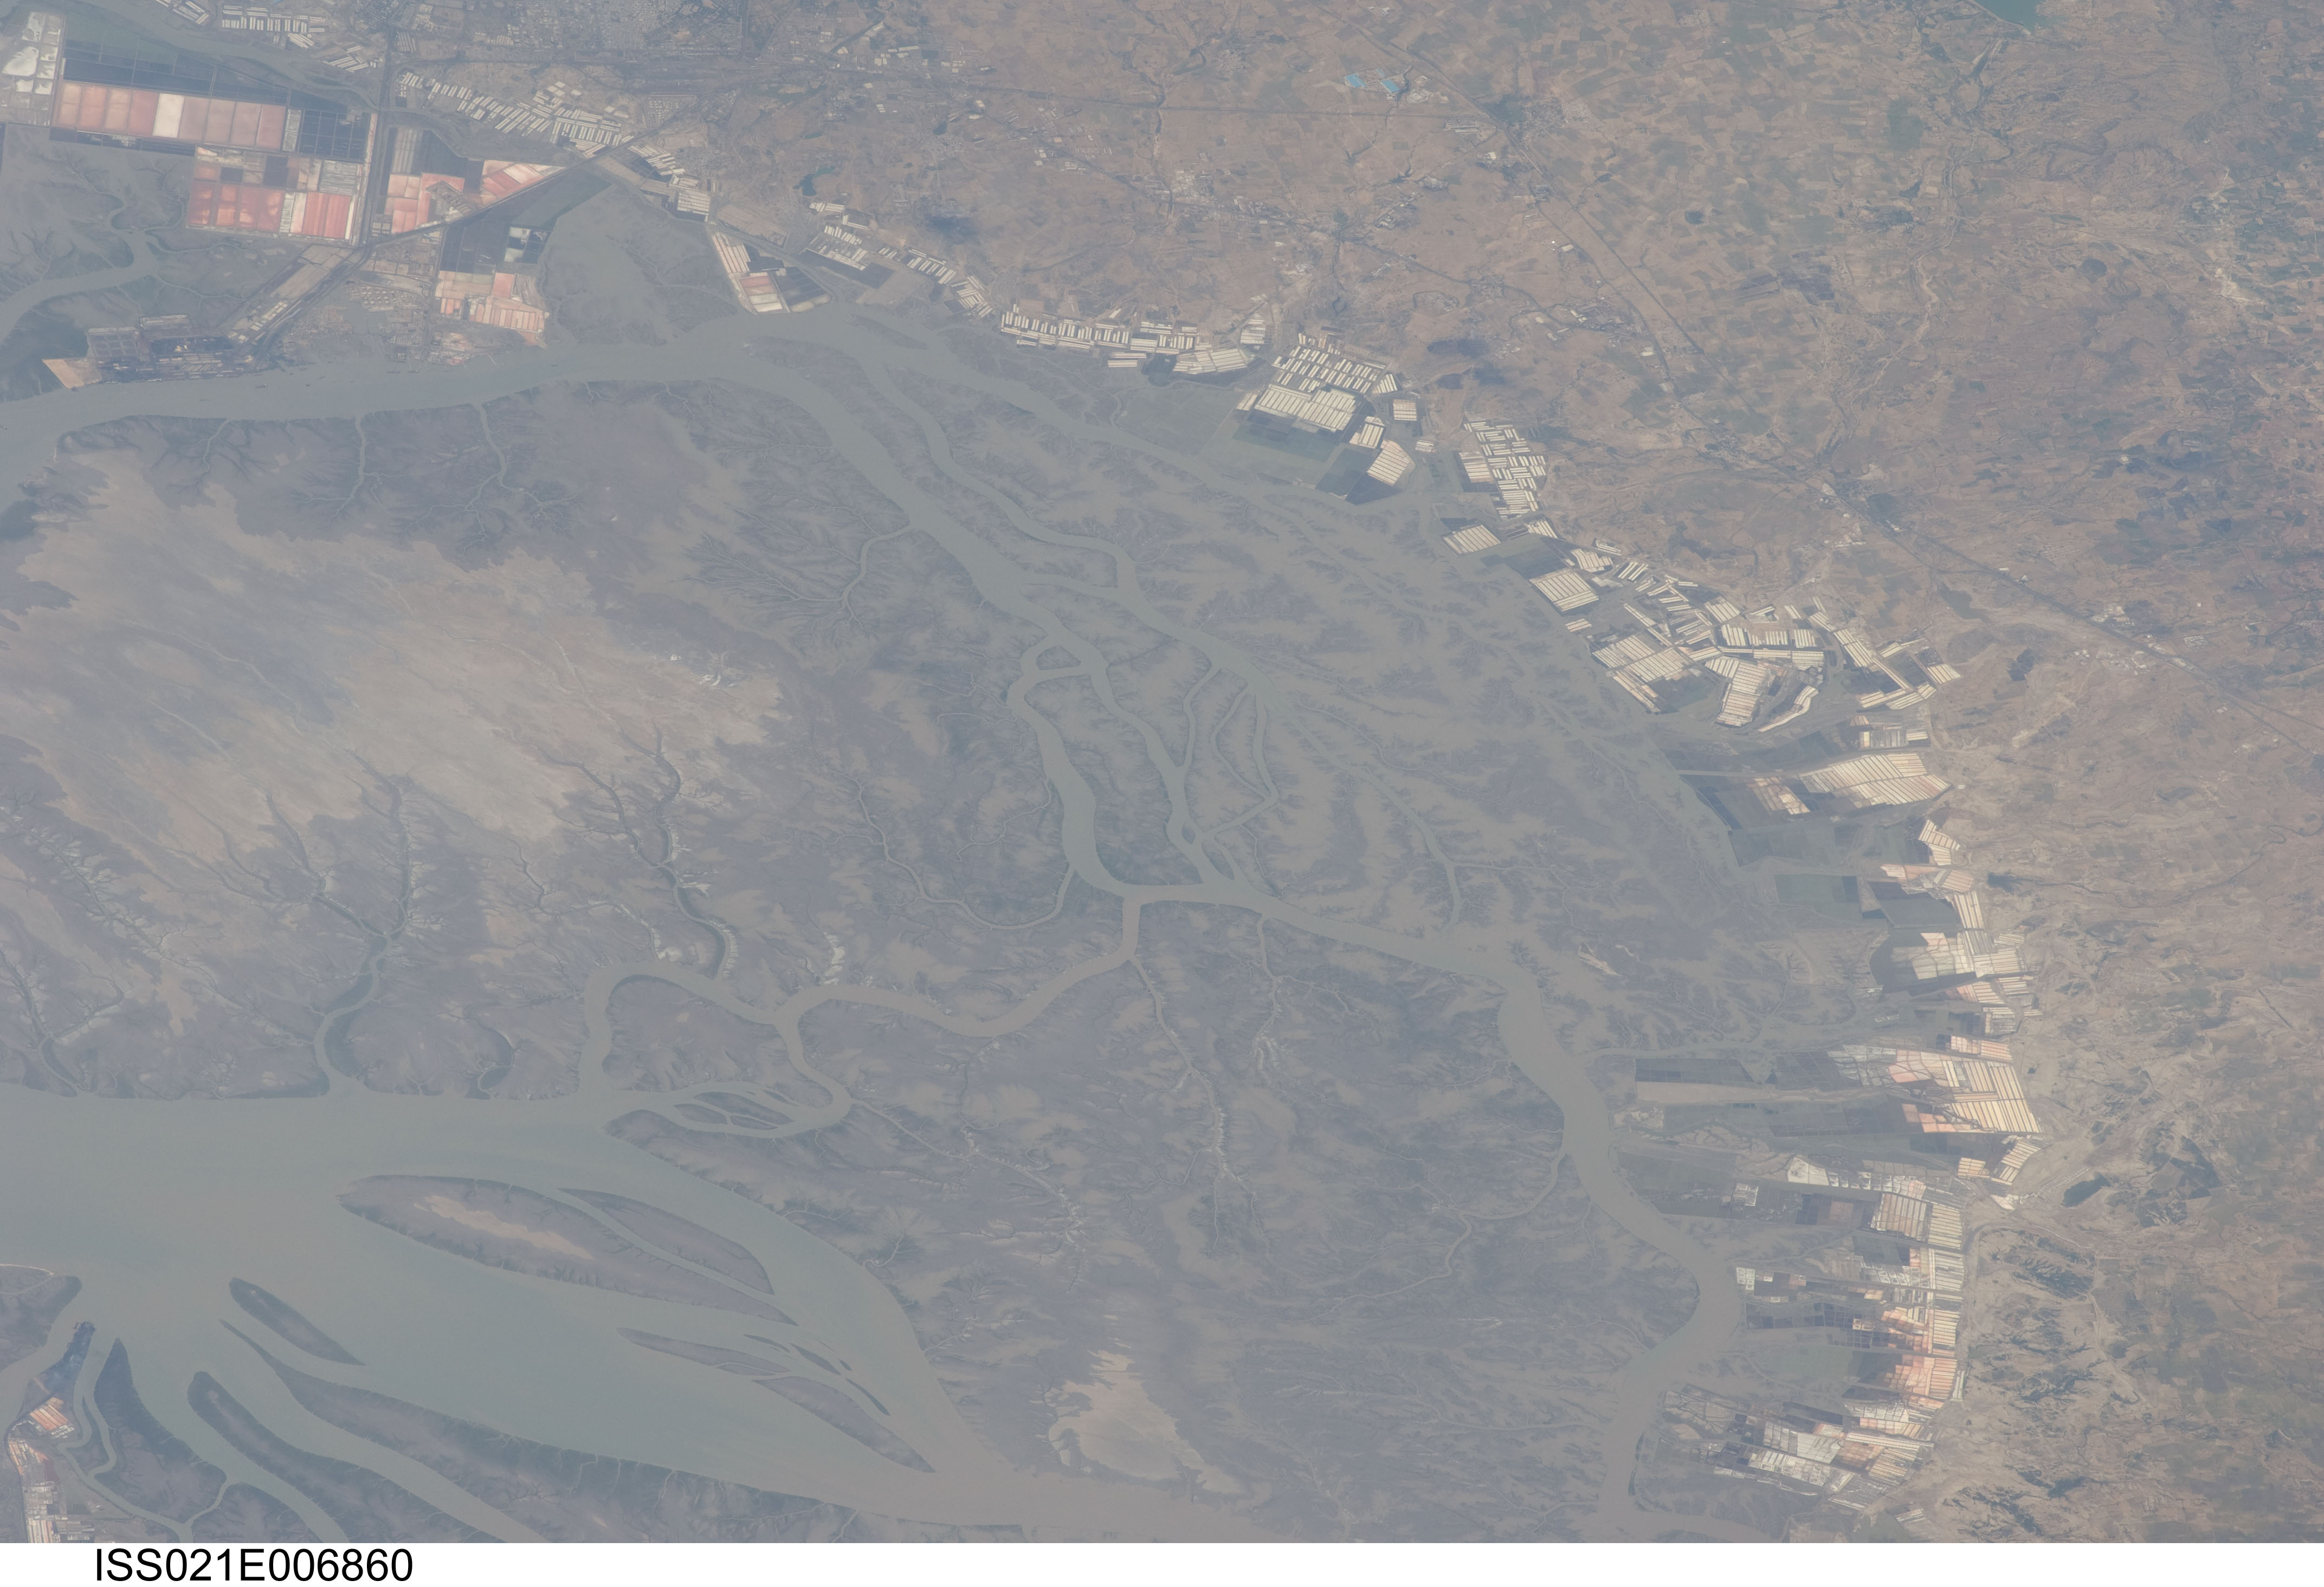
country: INDIA
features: KANDLA INDIA,SALT FLATS,RANNESHWAR ISLAND,HADAKIYA CREEK,KANDLA PORT
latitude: 23.1
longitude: 70.3
